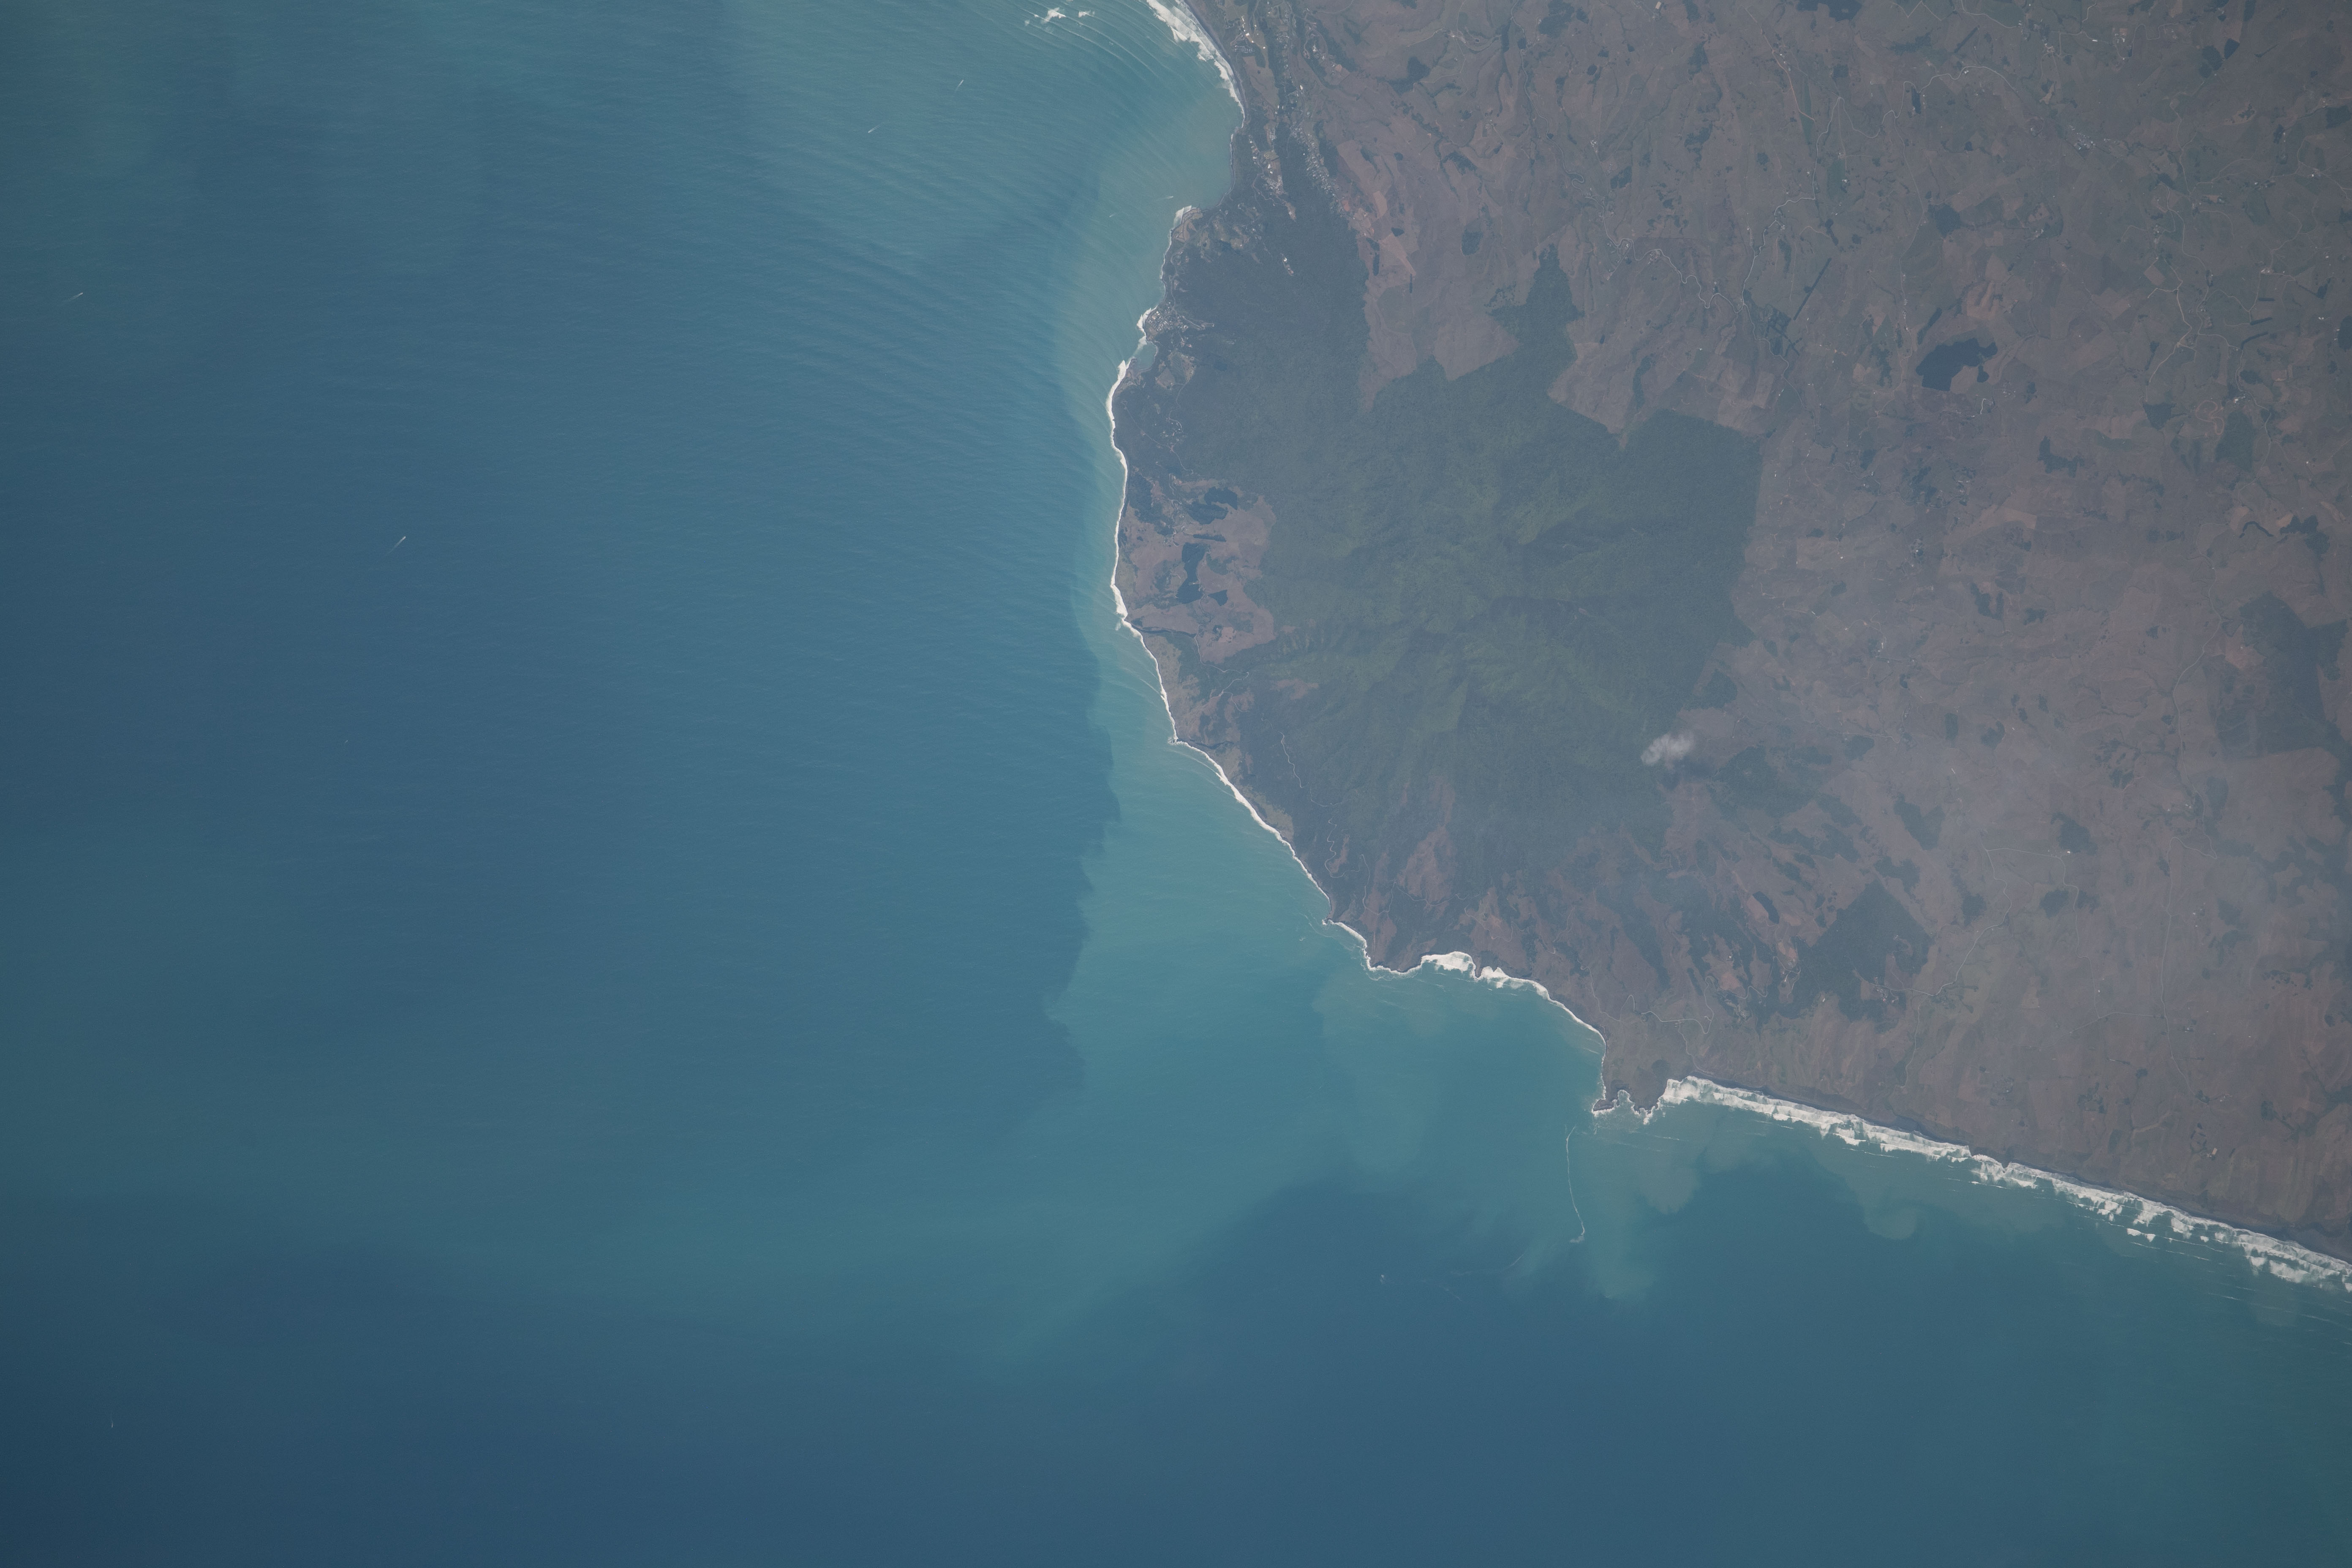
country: NEW ZEALAND-NI
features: KARIOI MOUNTAIN
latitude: -37.8
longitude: 174.8
